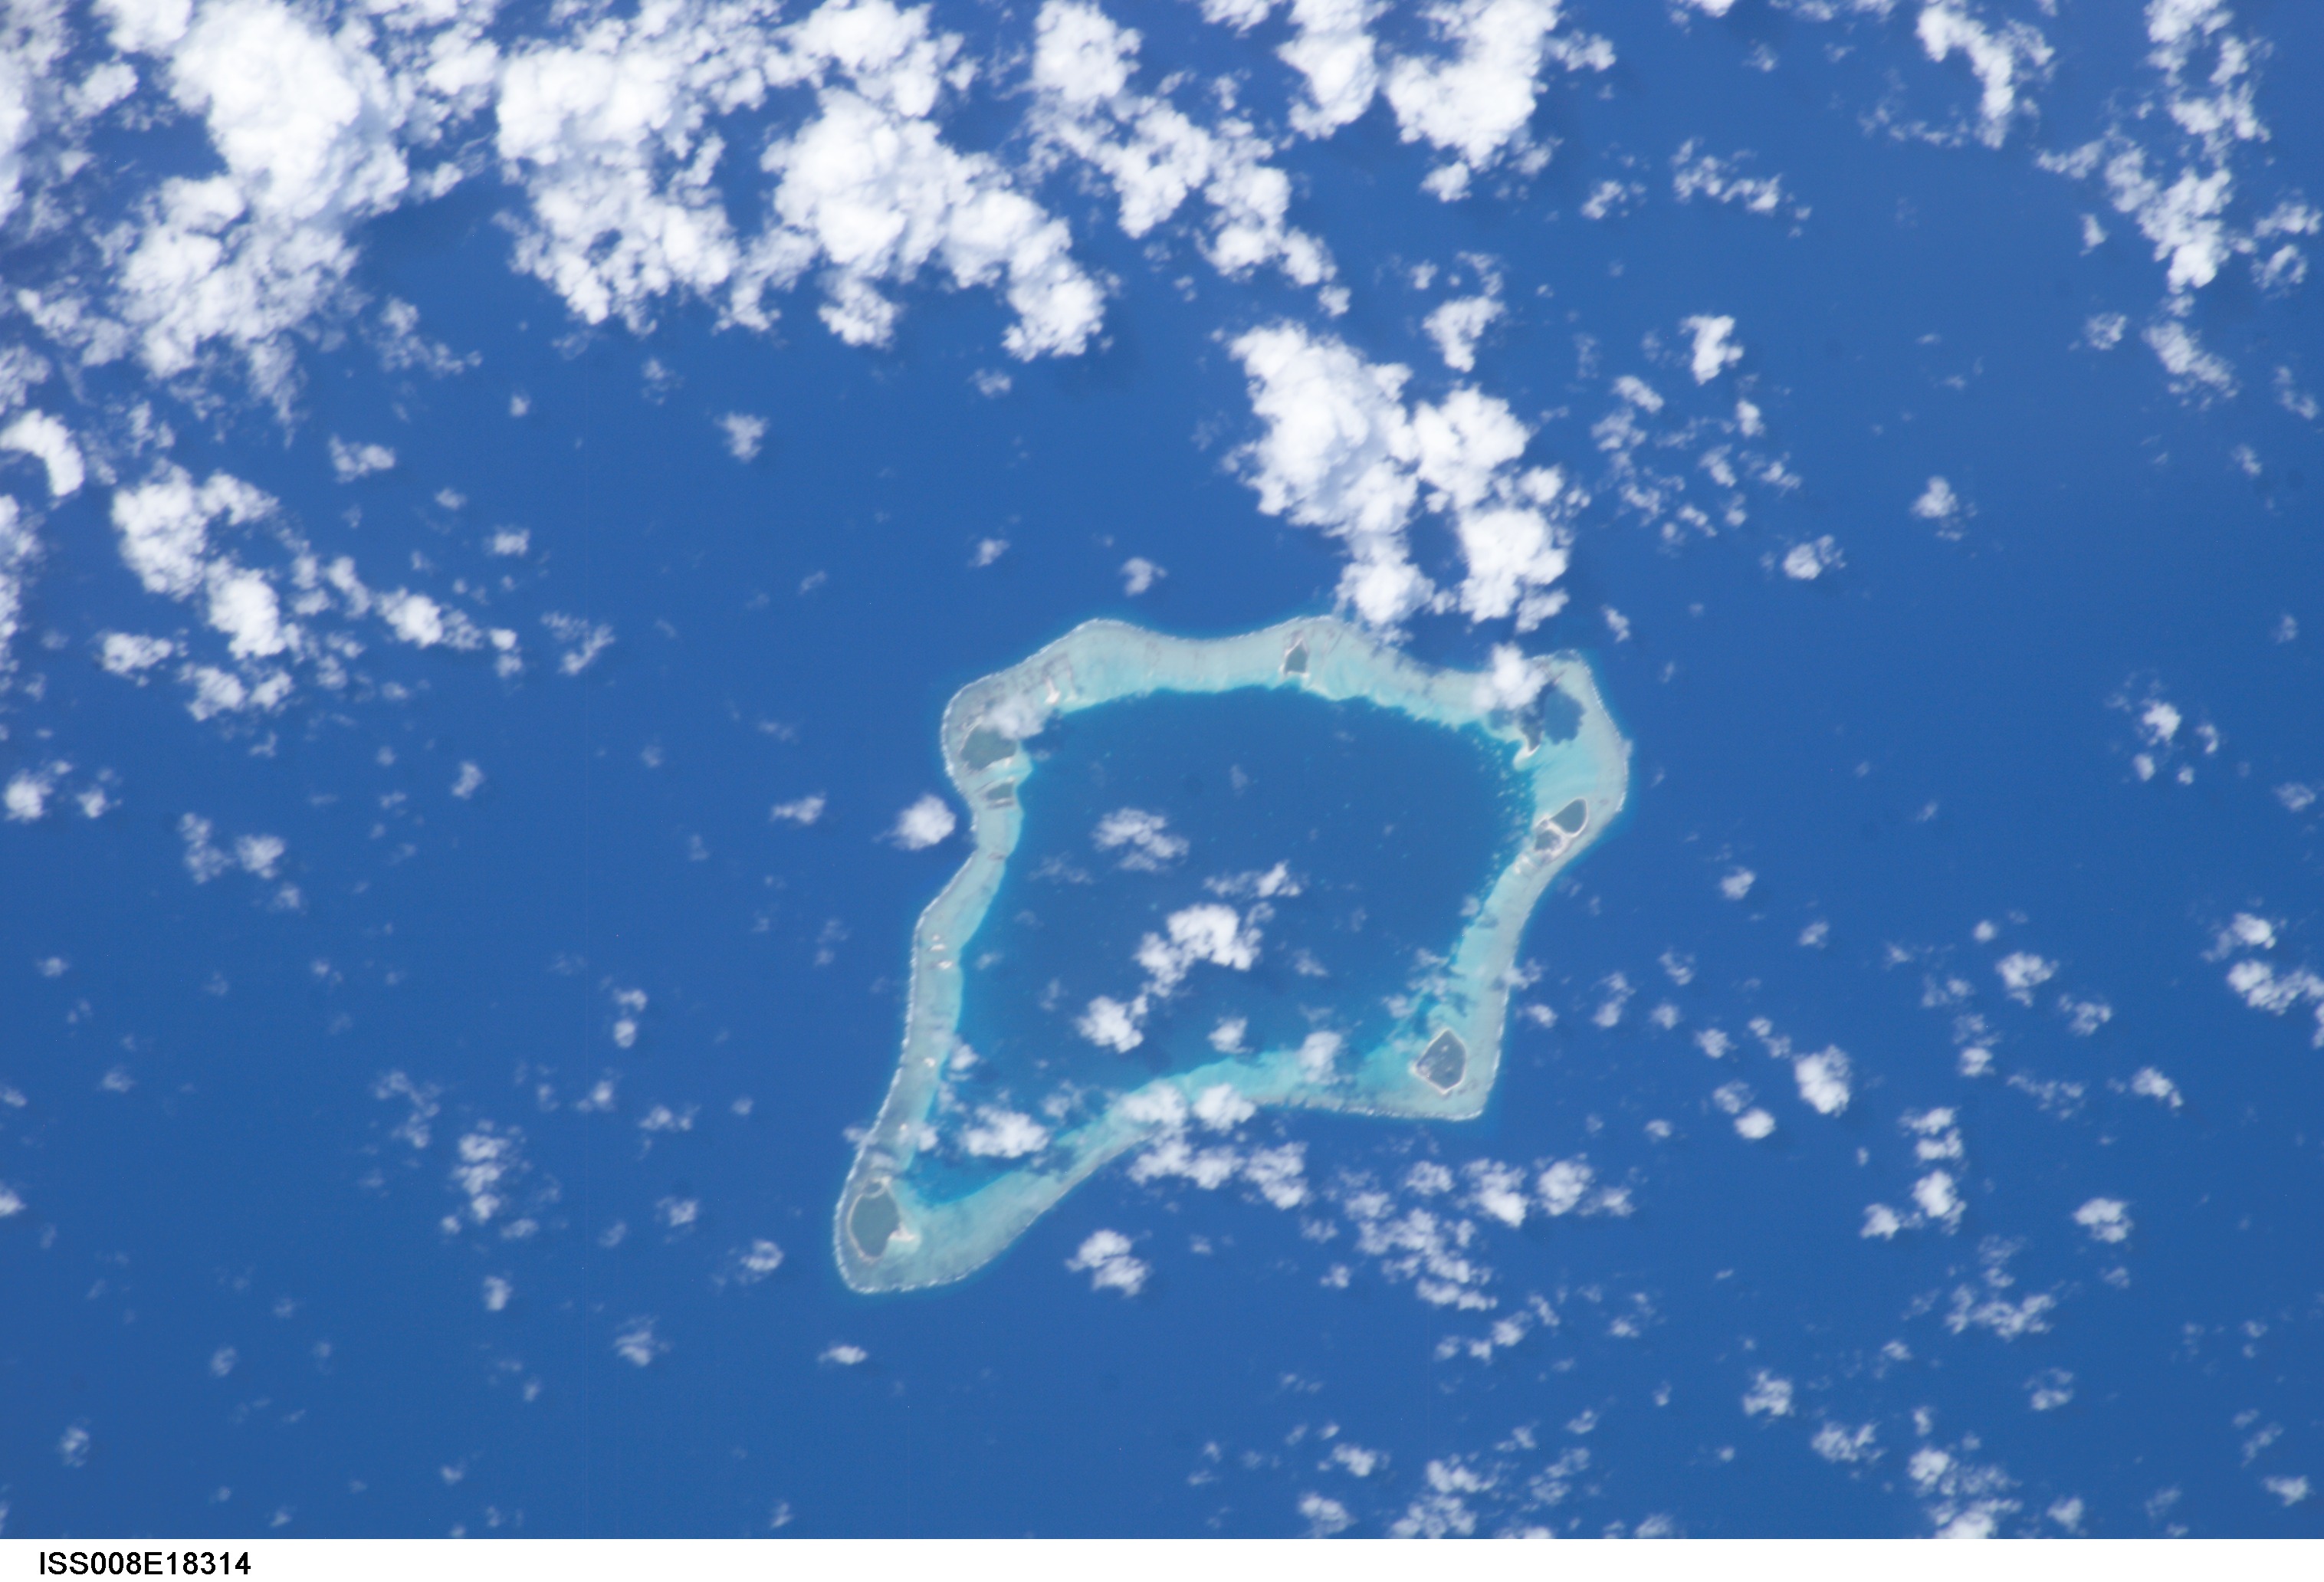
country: COOK ISLANDS
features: PALMERSTON ATOLL
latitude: -18.1
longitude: -163.2
